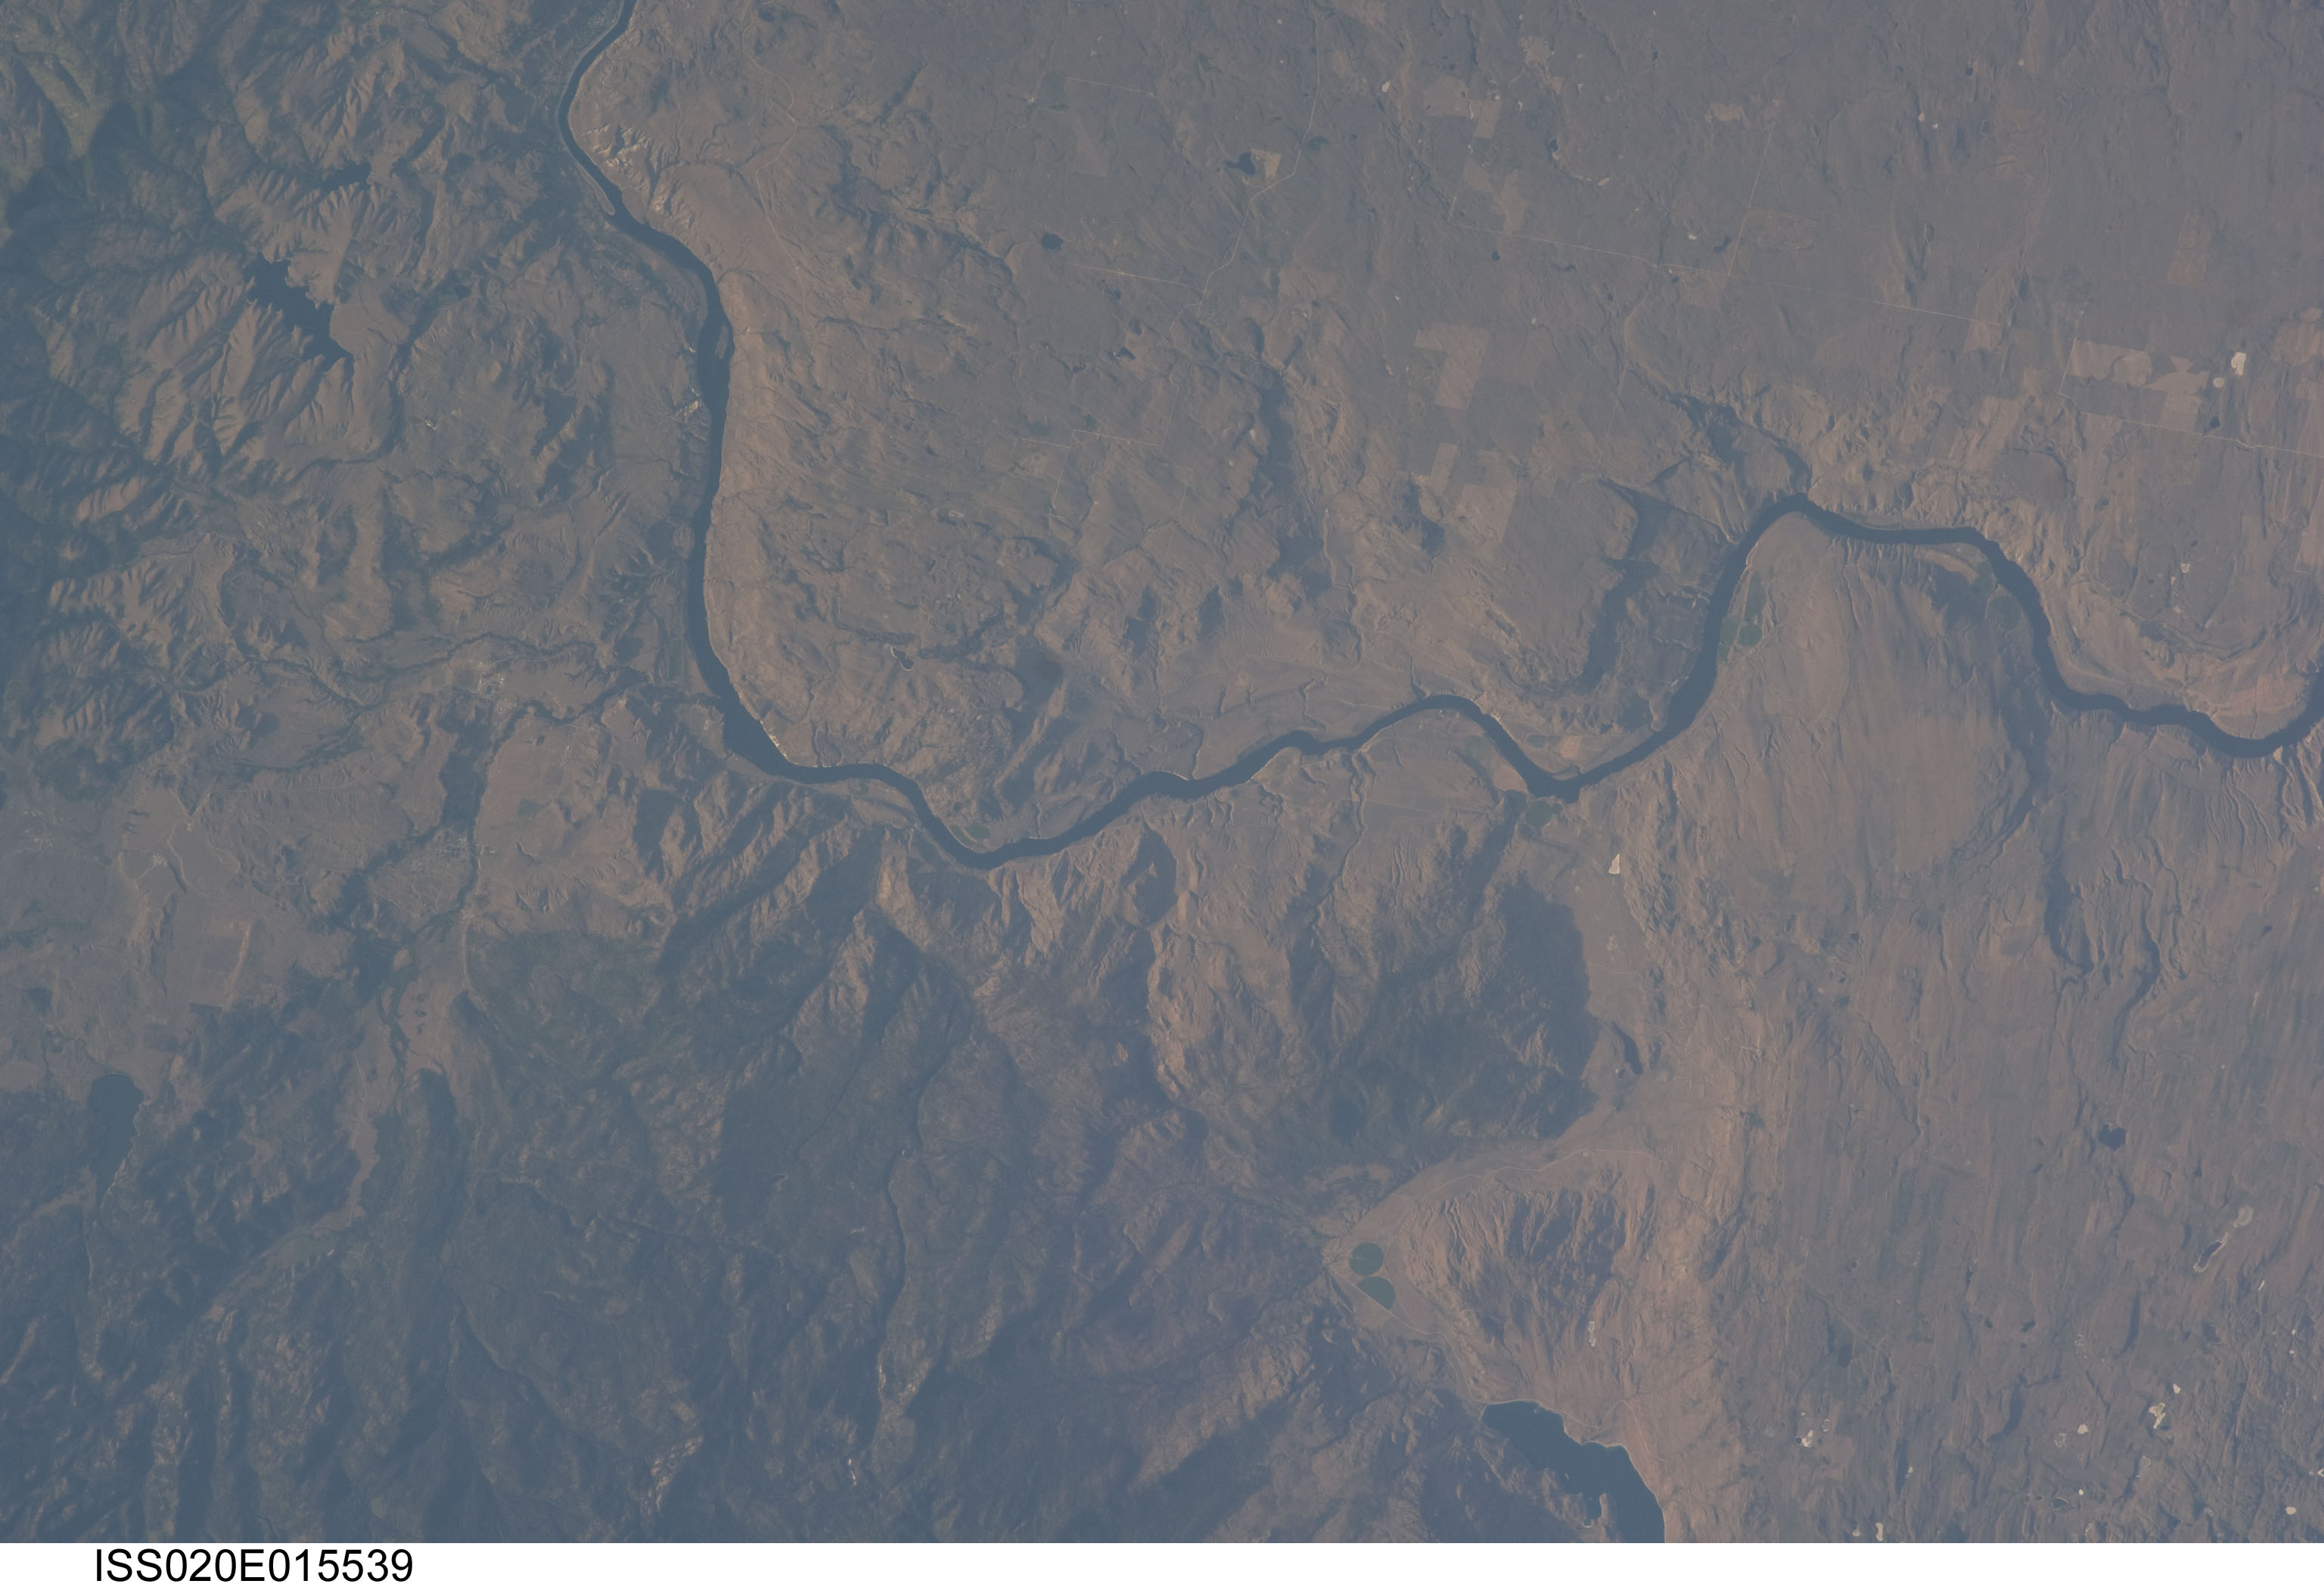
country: USA-WASHINGTON
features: RUFUS WOODS LAKE,COLUMBIA RIVER,WASHINGTON,OMAK LAKE
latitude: 48.1
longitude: -119.2
